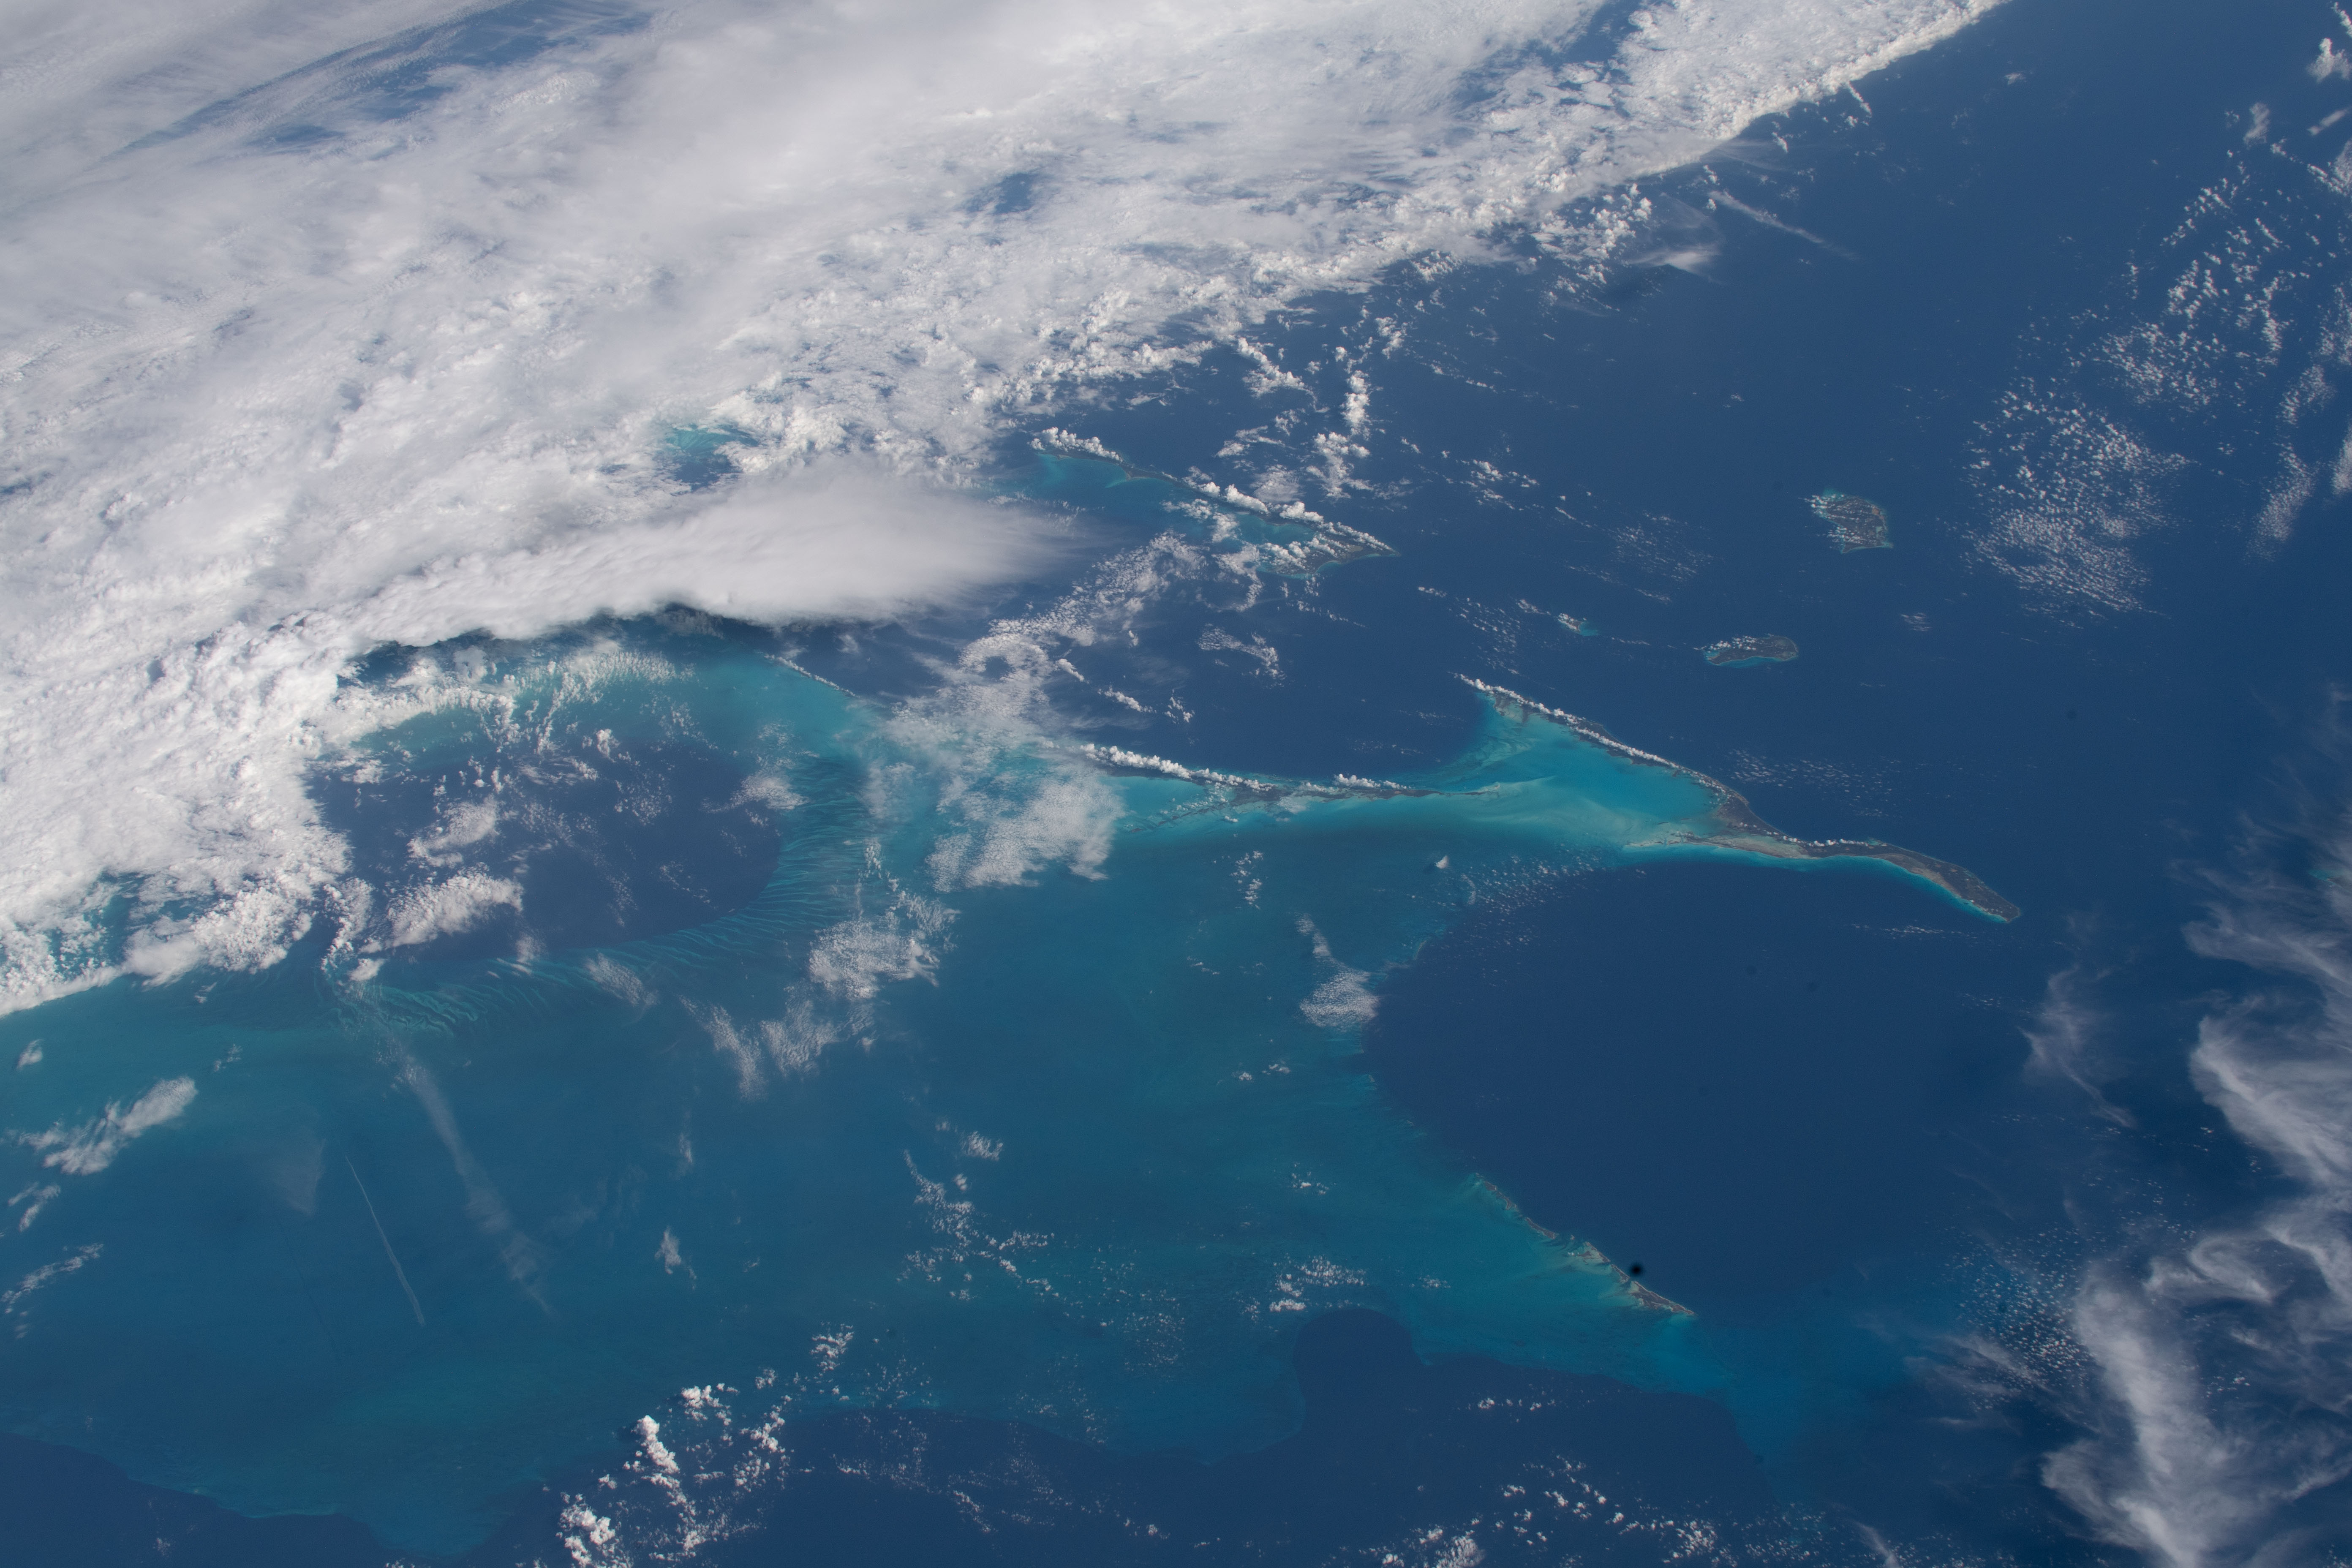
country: BAHAMAS
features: ROCKERS POINT SETTLEMENT, CAT ISLAND, LONG ISLAND, CAPE SANTA MARIA
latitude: 23.5
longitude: -76.0
